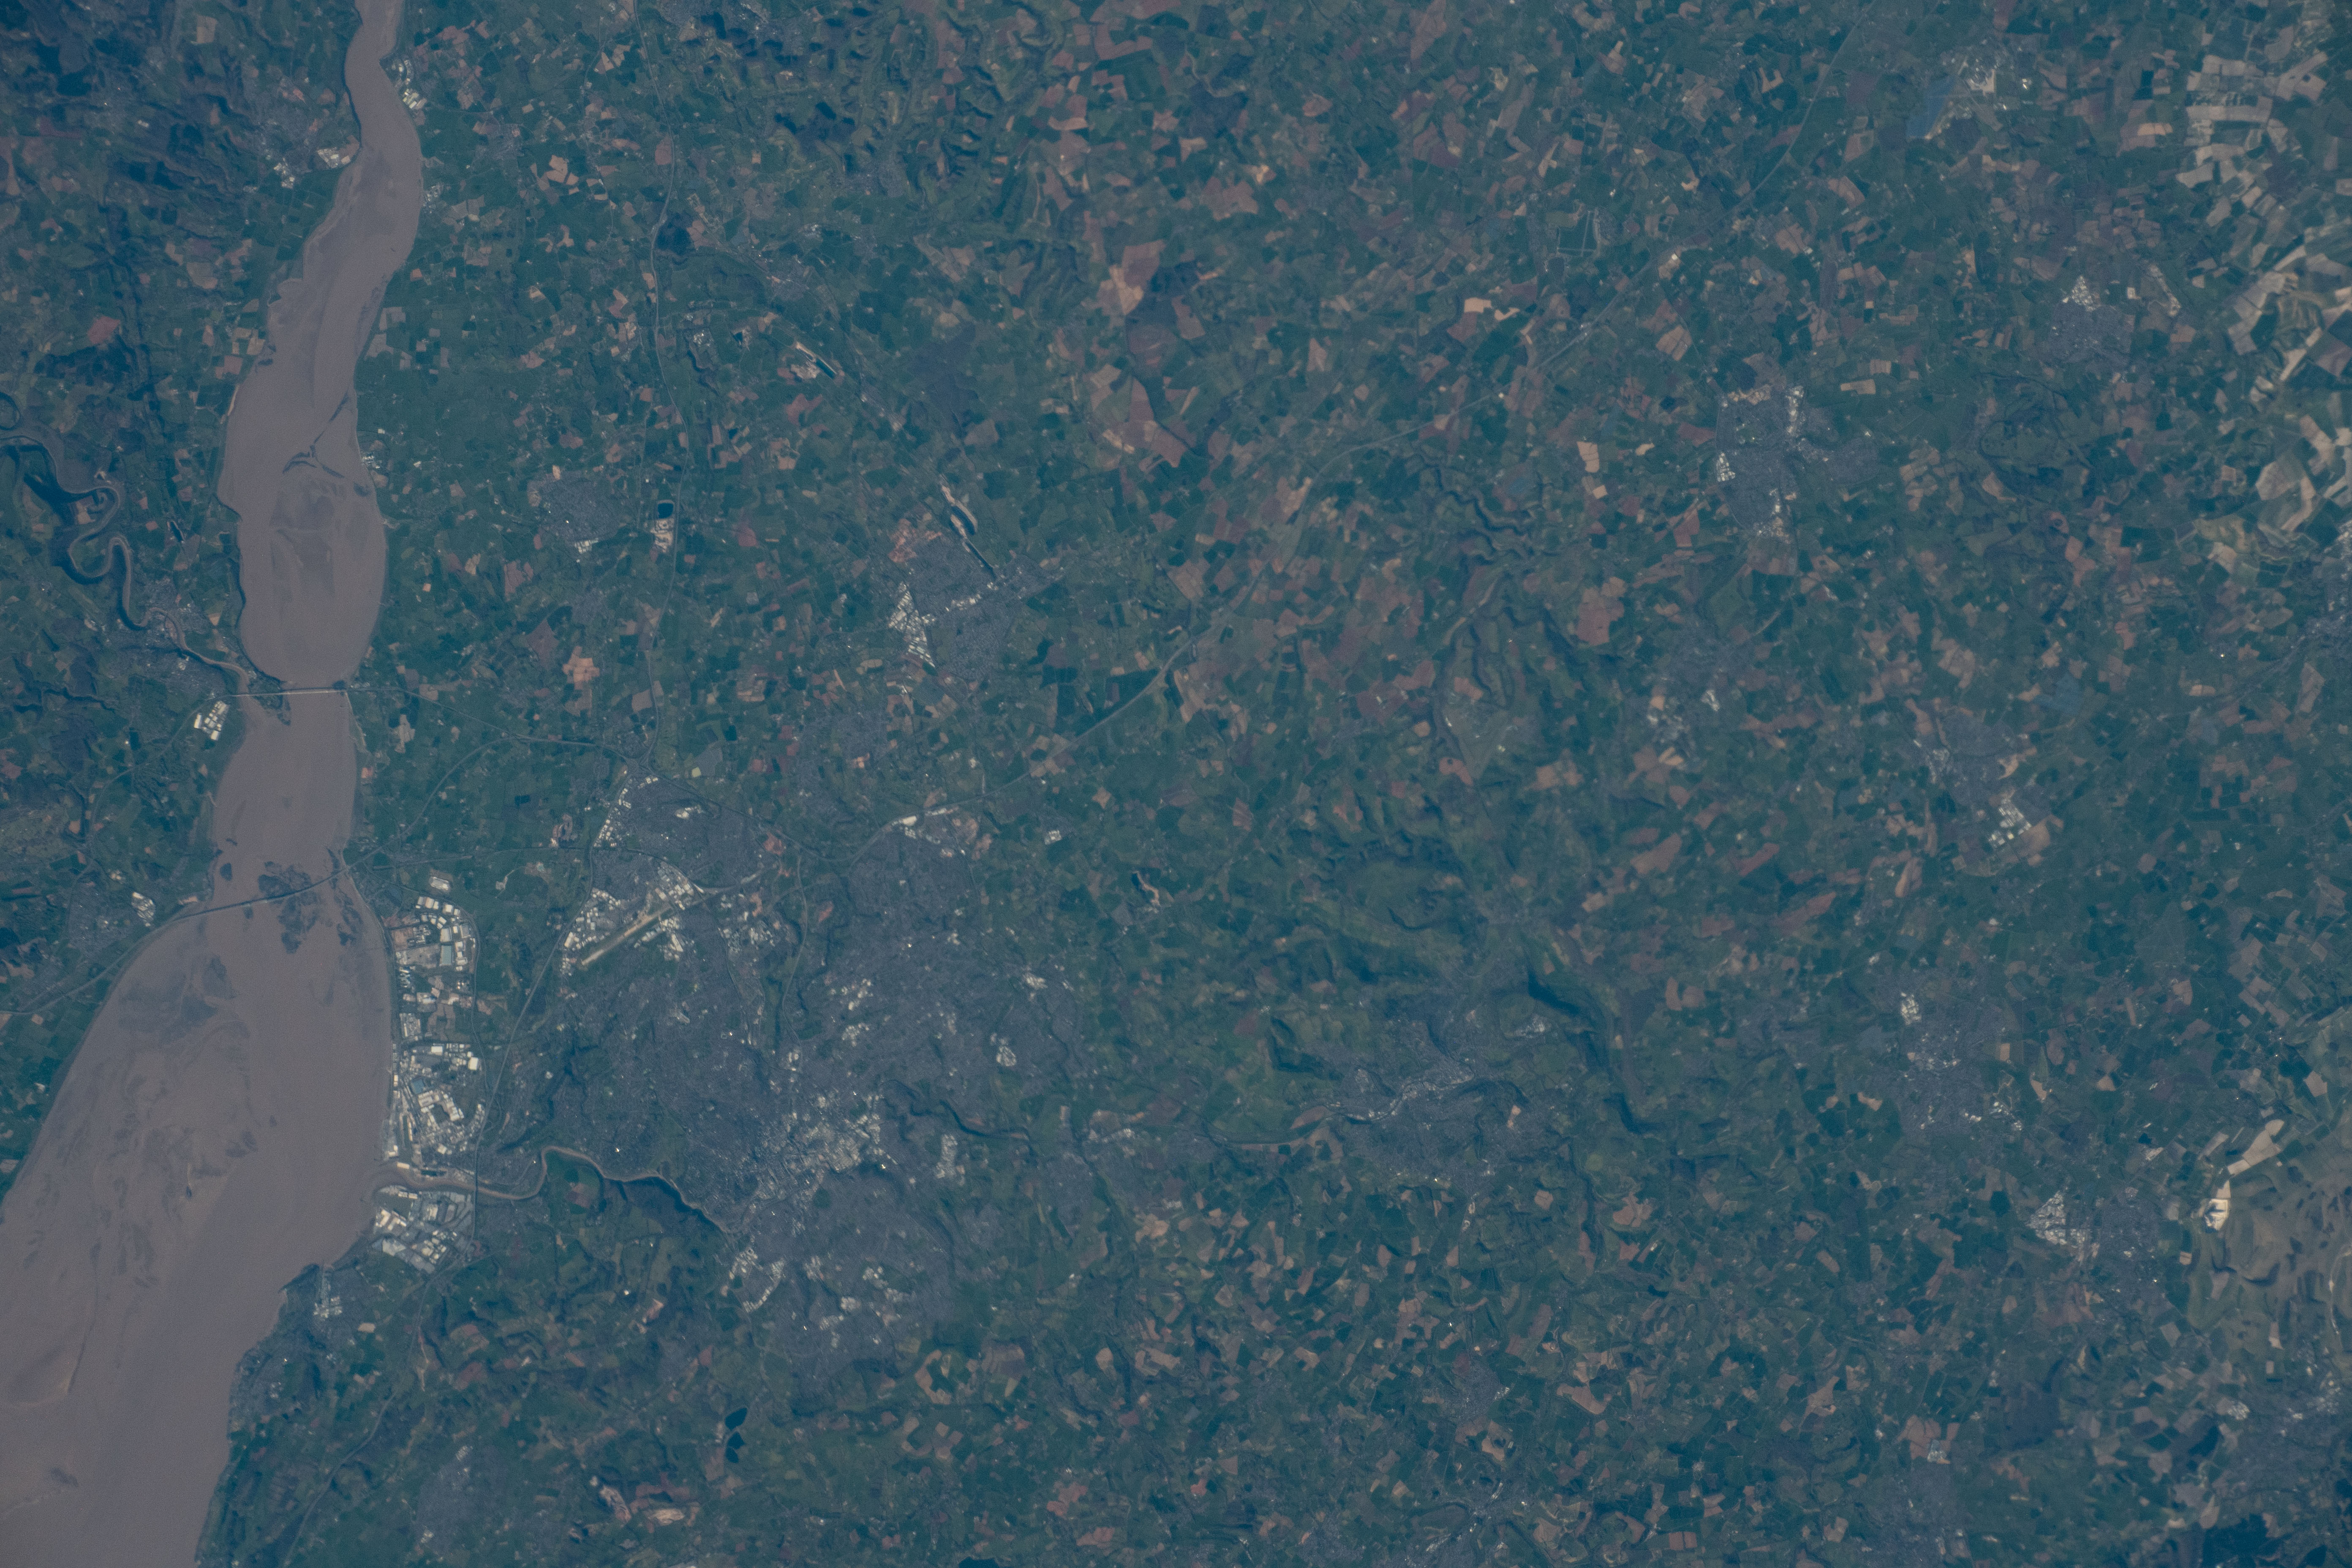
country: UK-ENGLAND
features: BRISTOL CHANNEL, SEVERN BEACH, BATH
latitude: 51.4
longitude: -2.4
